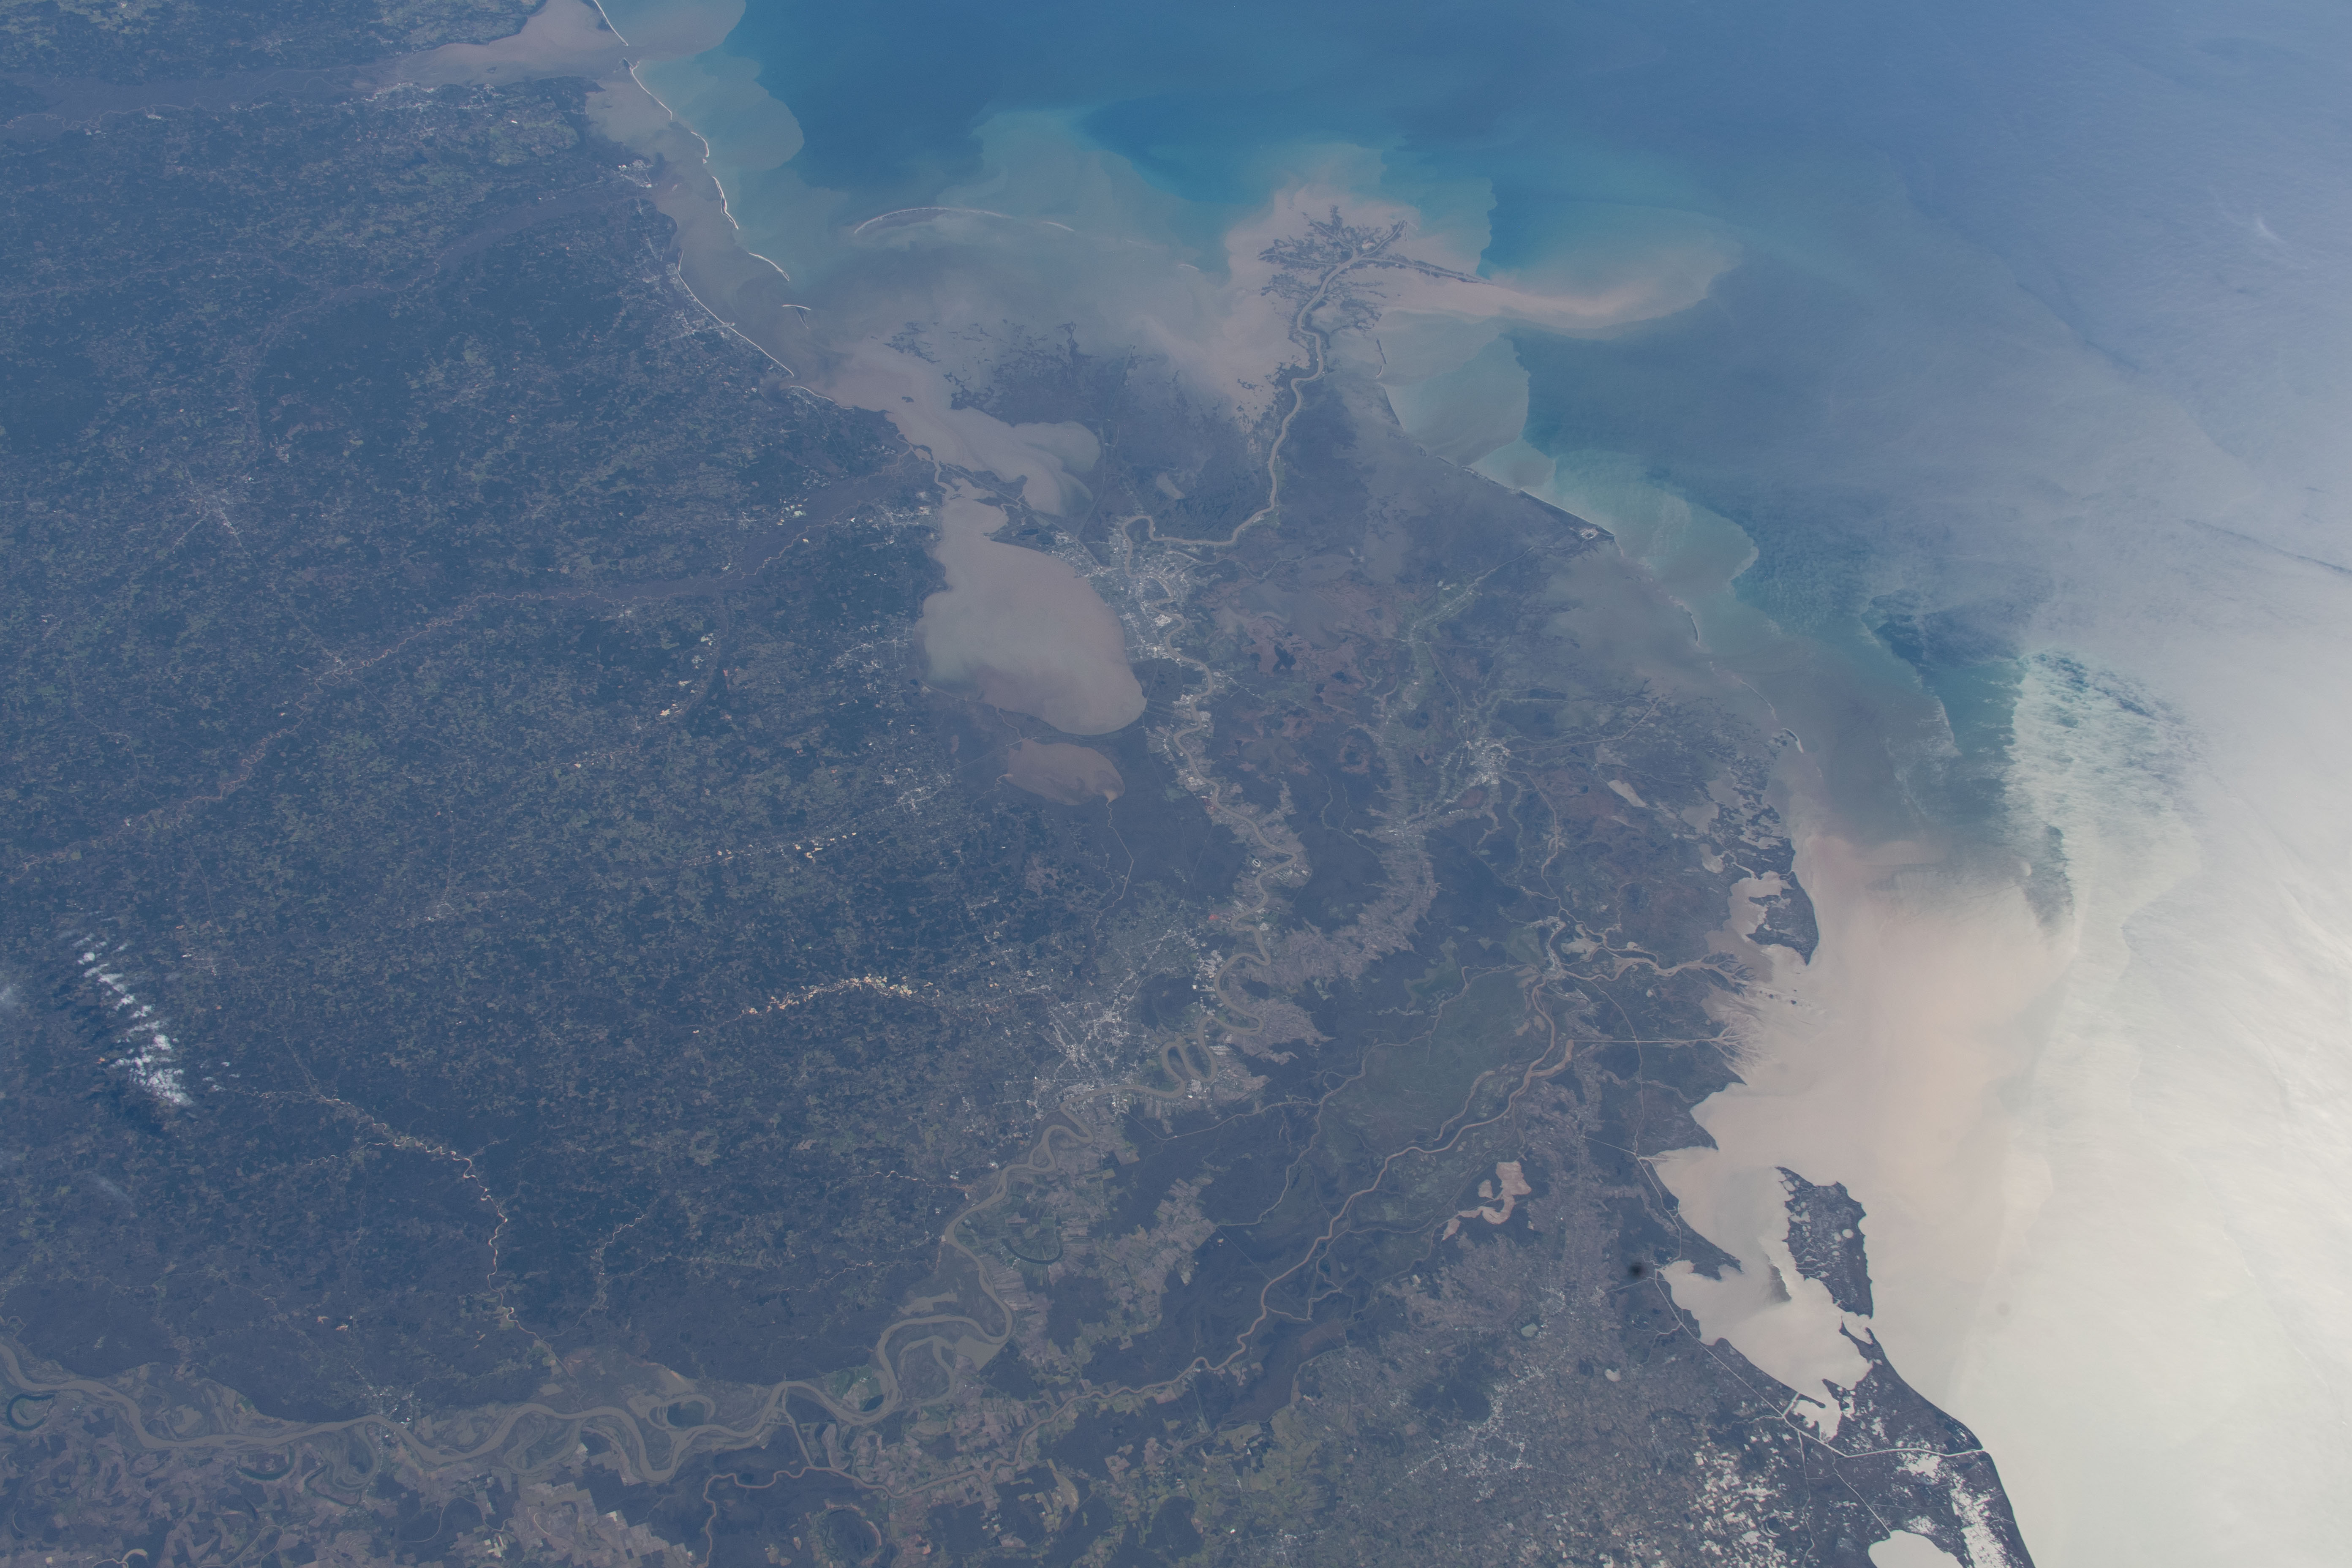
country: USA-LOUISIANA
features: NEW ORLEANS, BATON ROUGE, LAKE PONTCHARTRAIN, GULFPORT, GULF OF MEXICO, CHANDELEUR SOUND, MOBILE, PENSACOLA, PANAMA CITY, TALLAHASSEE
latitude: 30.5
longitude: -90.0
